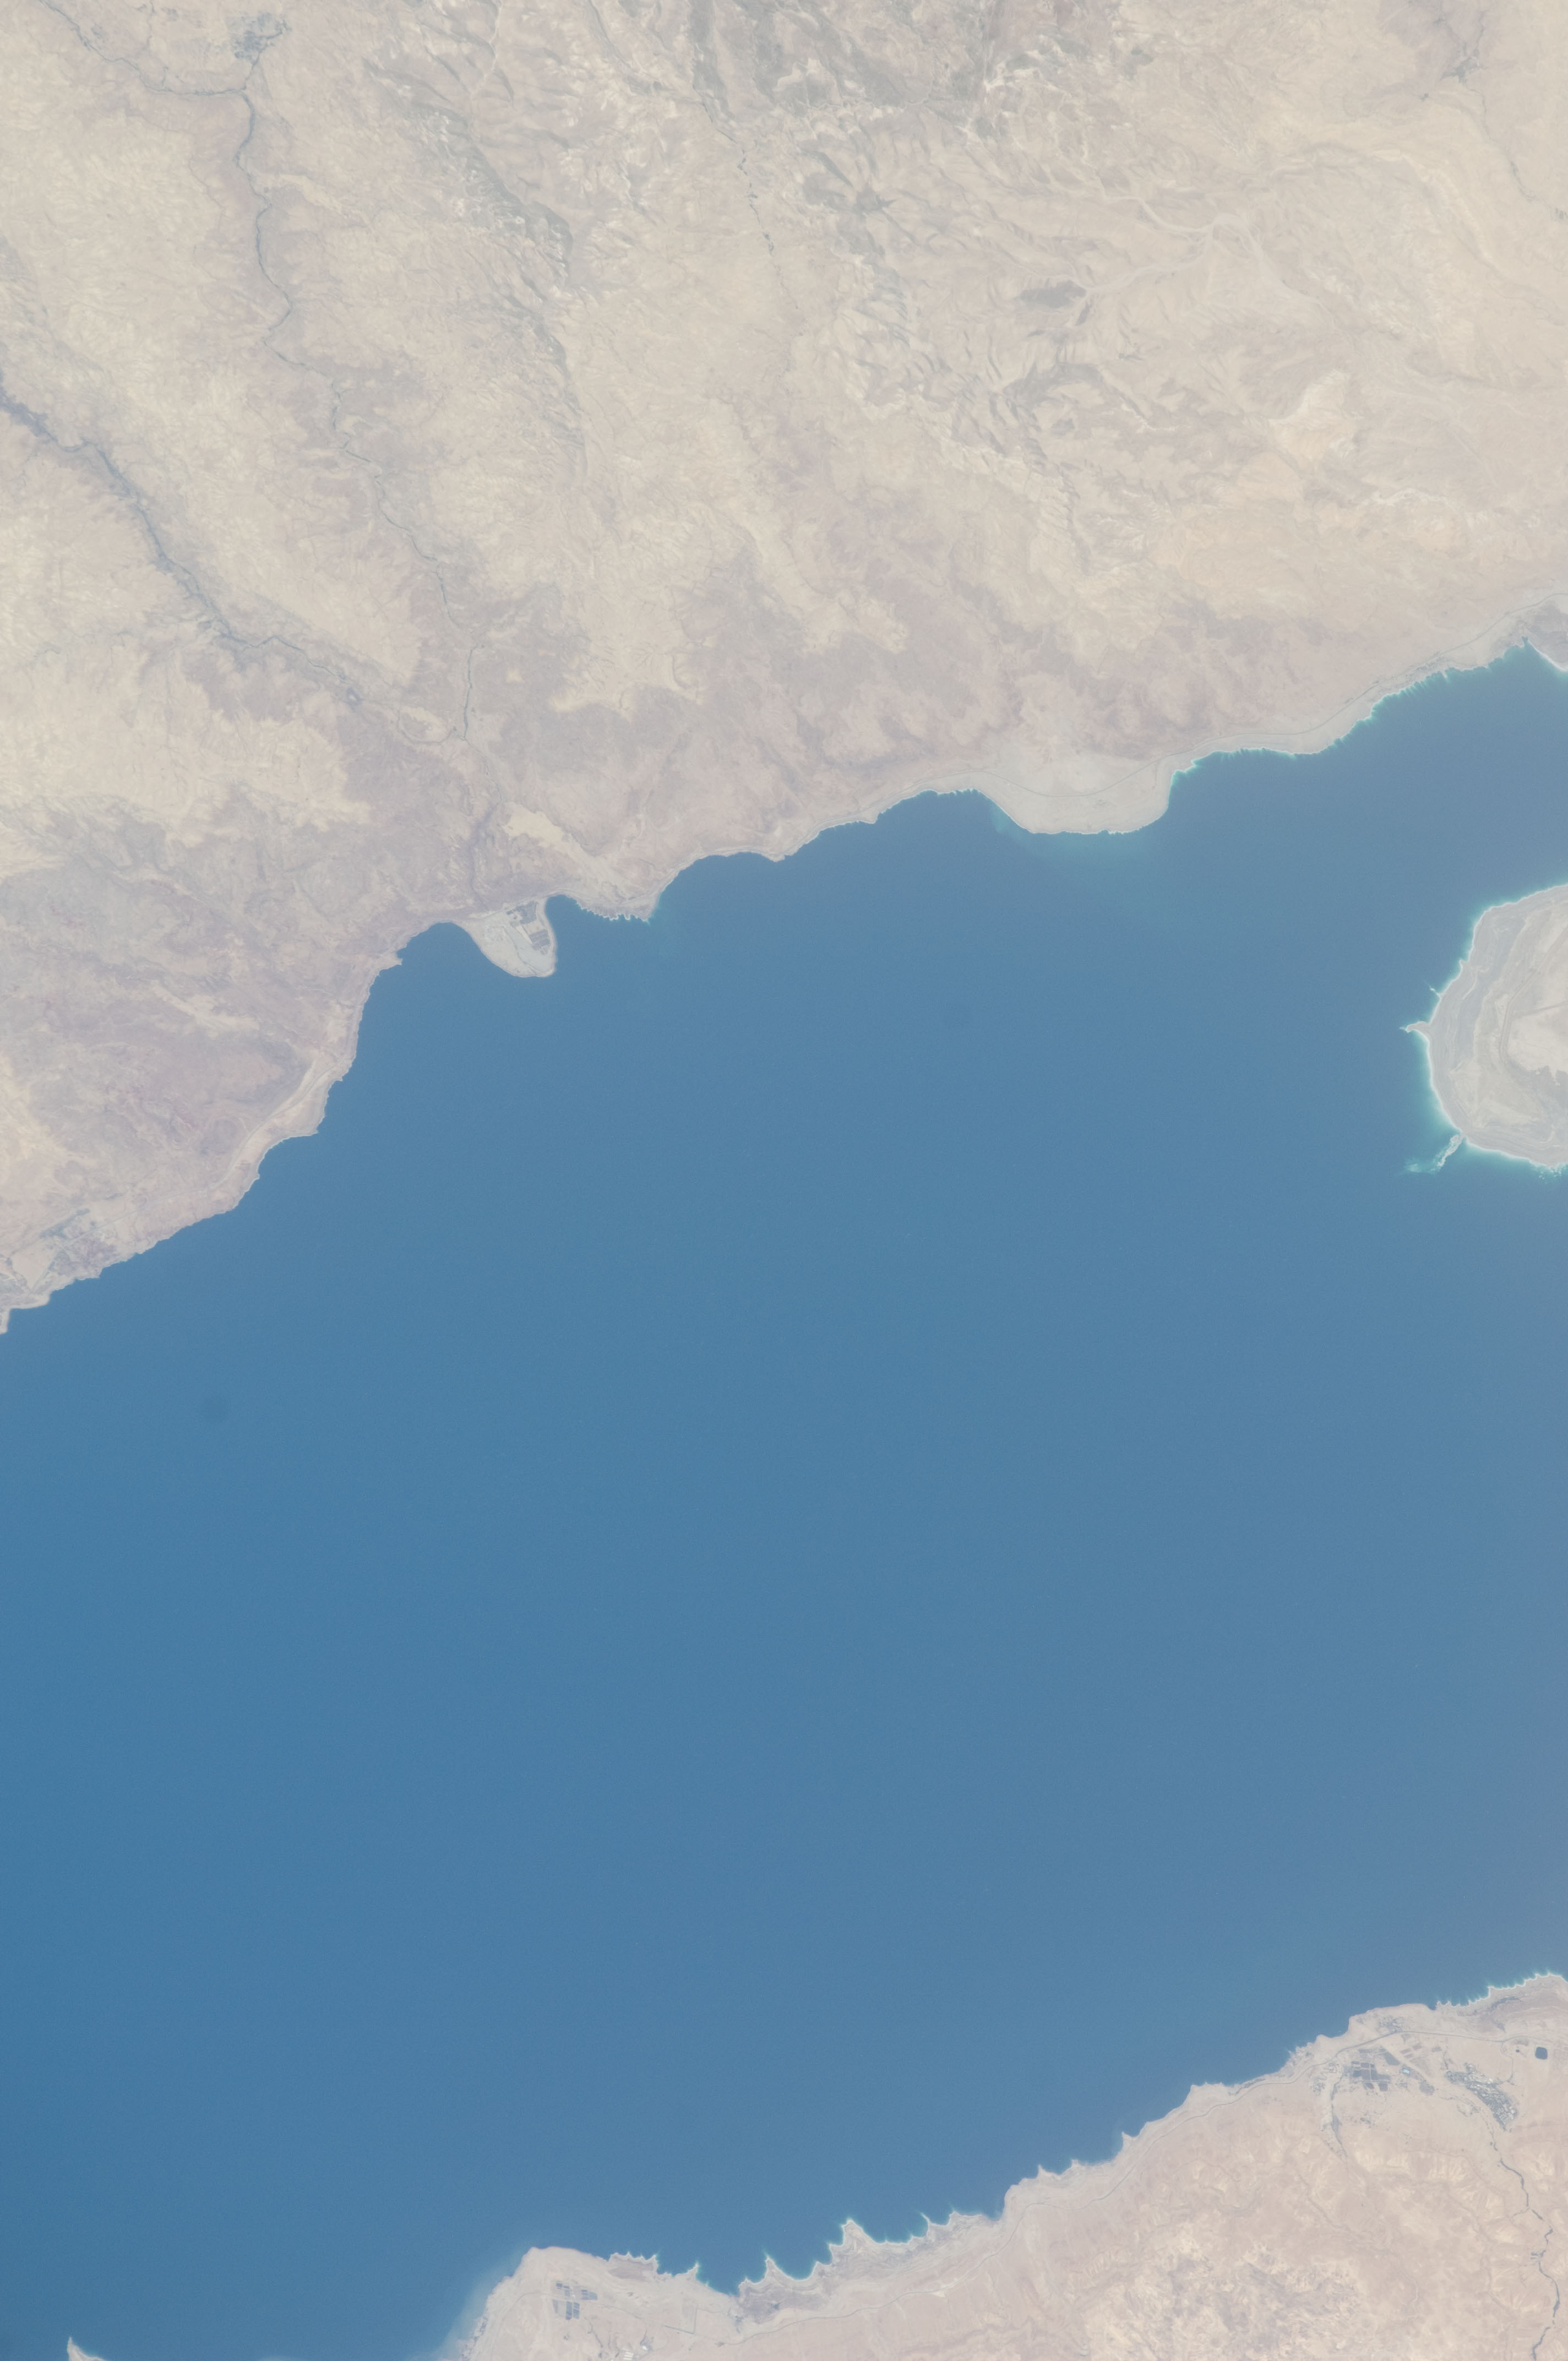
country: JORDAN
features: SOUTH CENTRAL DEAD SEA, AGR., WADI AL MUJIB, ROADS, HILLS
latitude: 31.4
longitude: 35.5
